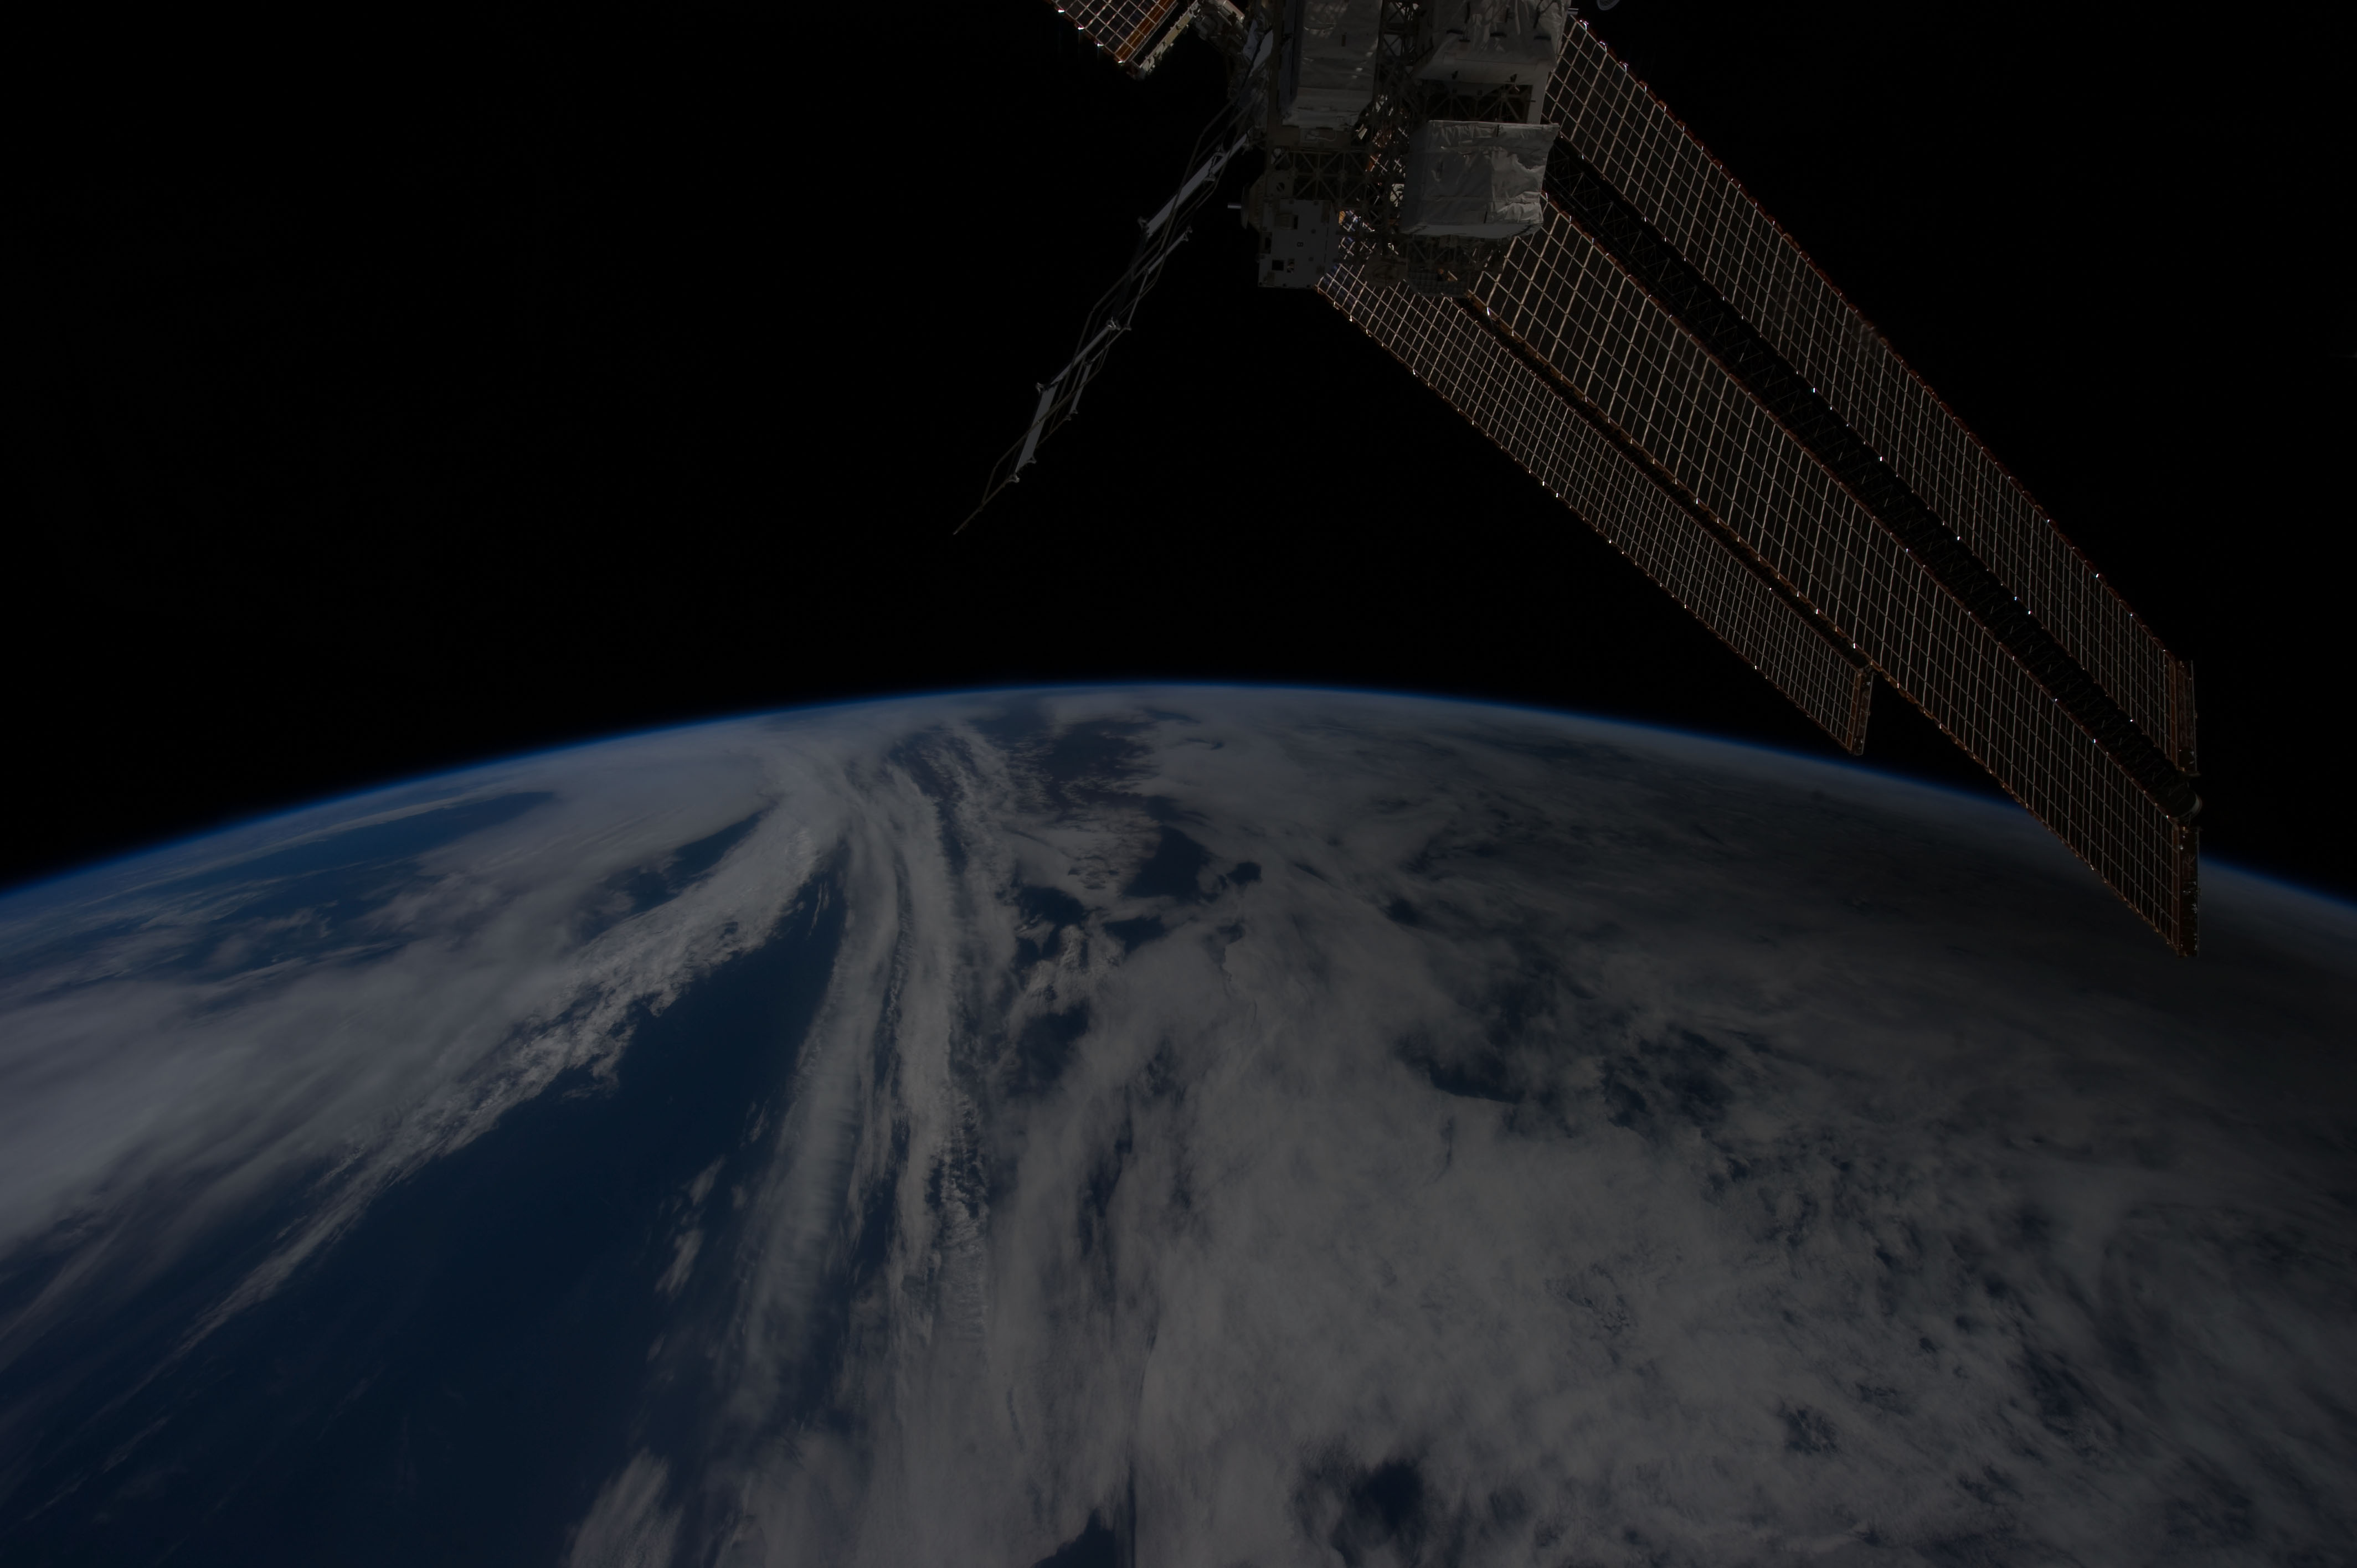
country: PACIFIC OCEAN
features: PORTION OF SHADOW OF ANNULAR SOLAR ECLIPSE ON CLOUD TOPS, WESTERN PACIFIC
